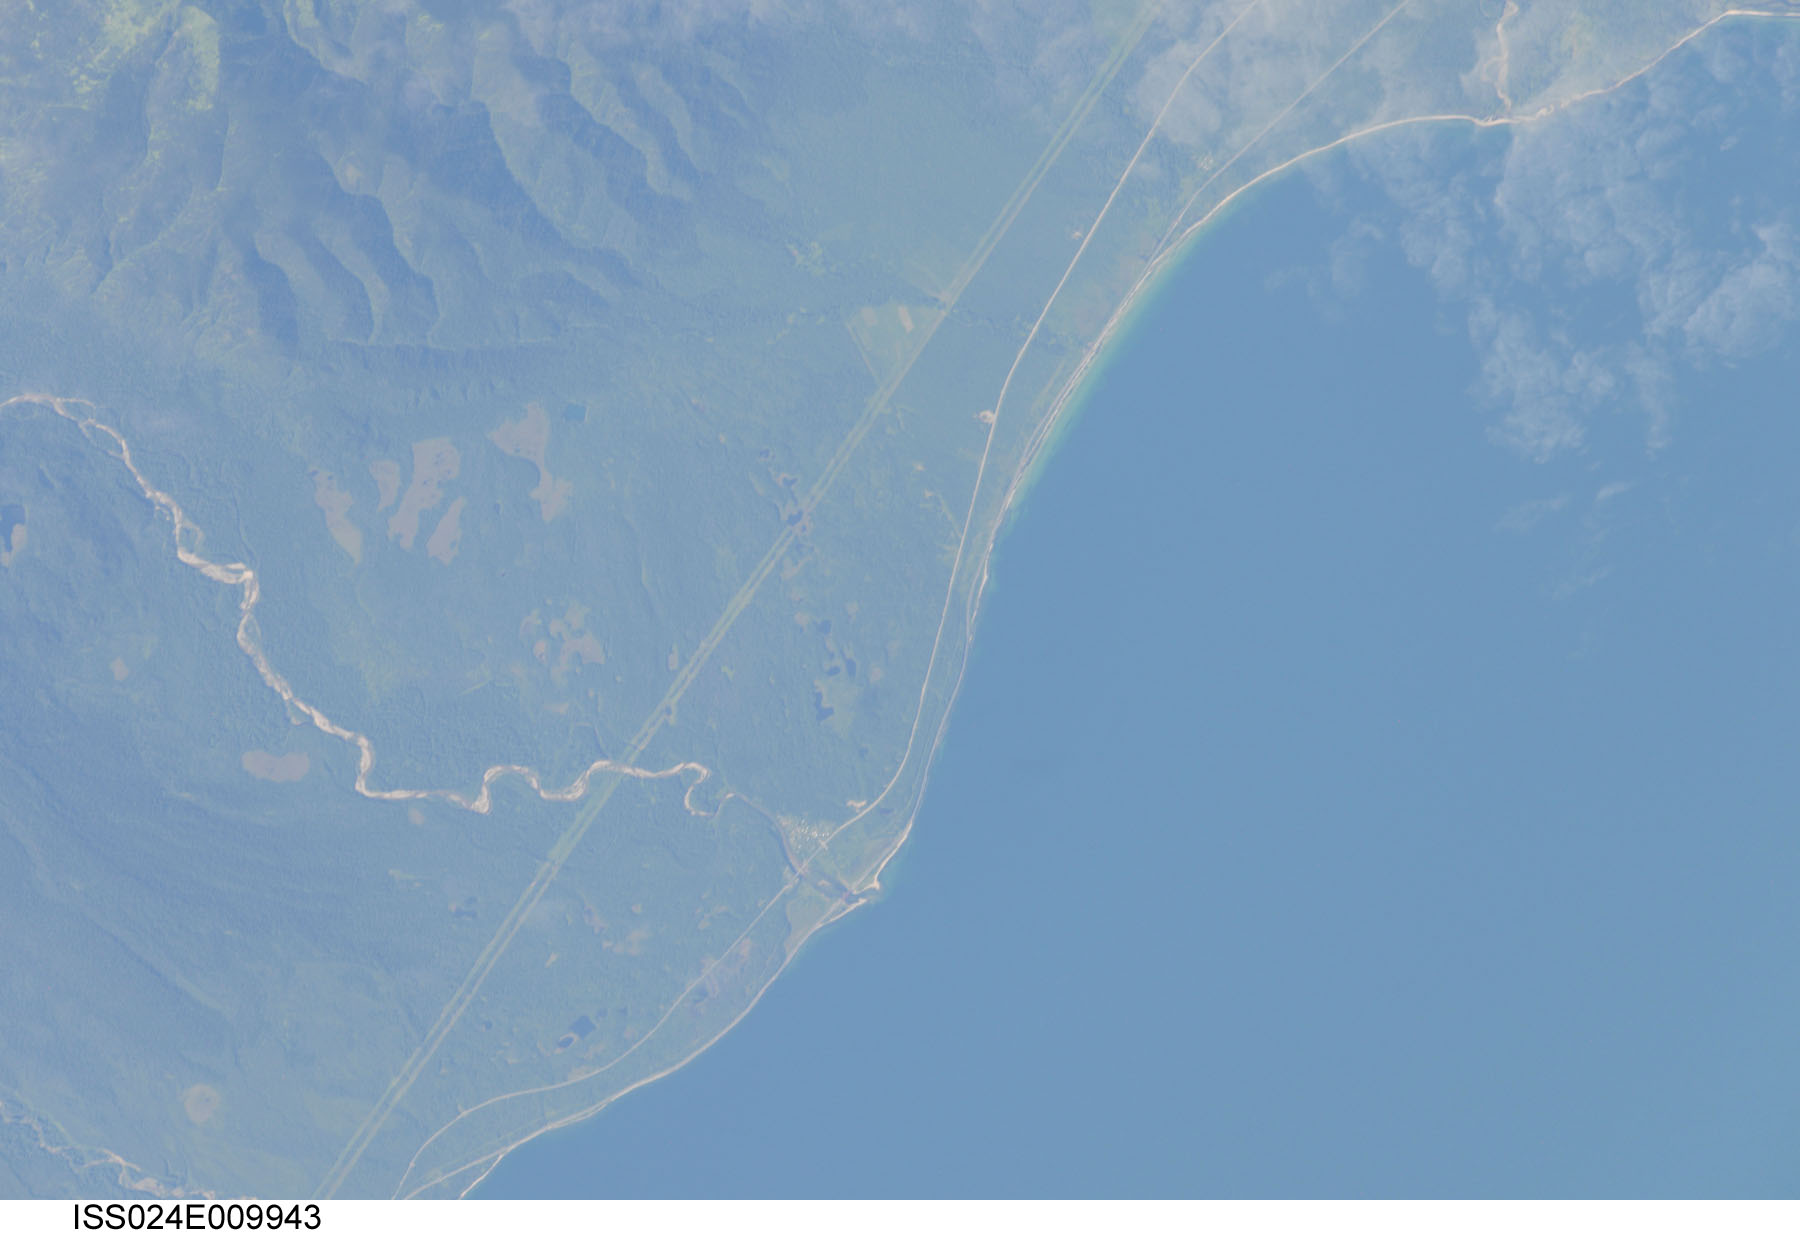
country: RUSSIAN FEDERATION
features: RIVER, RAILWAY, SW. LAKE BAIKAL
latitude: 51.5
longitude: 104.8
